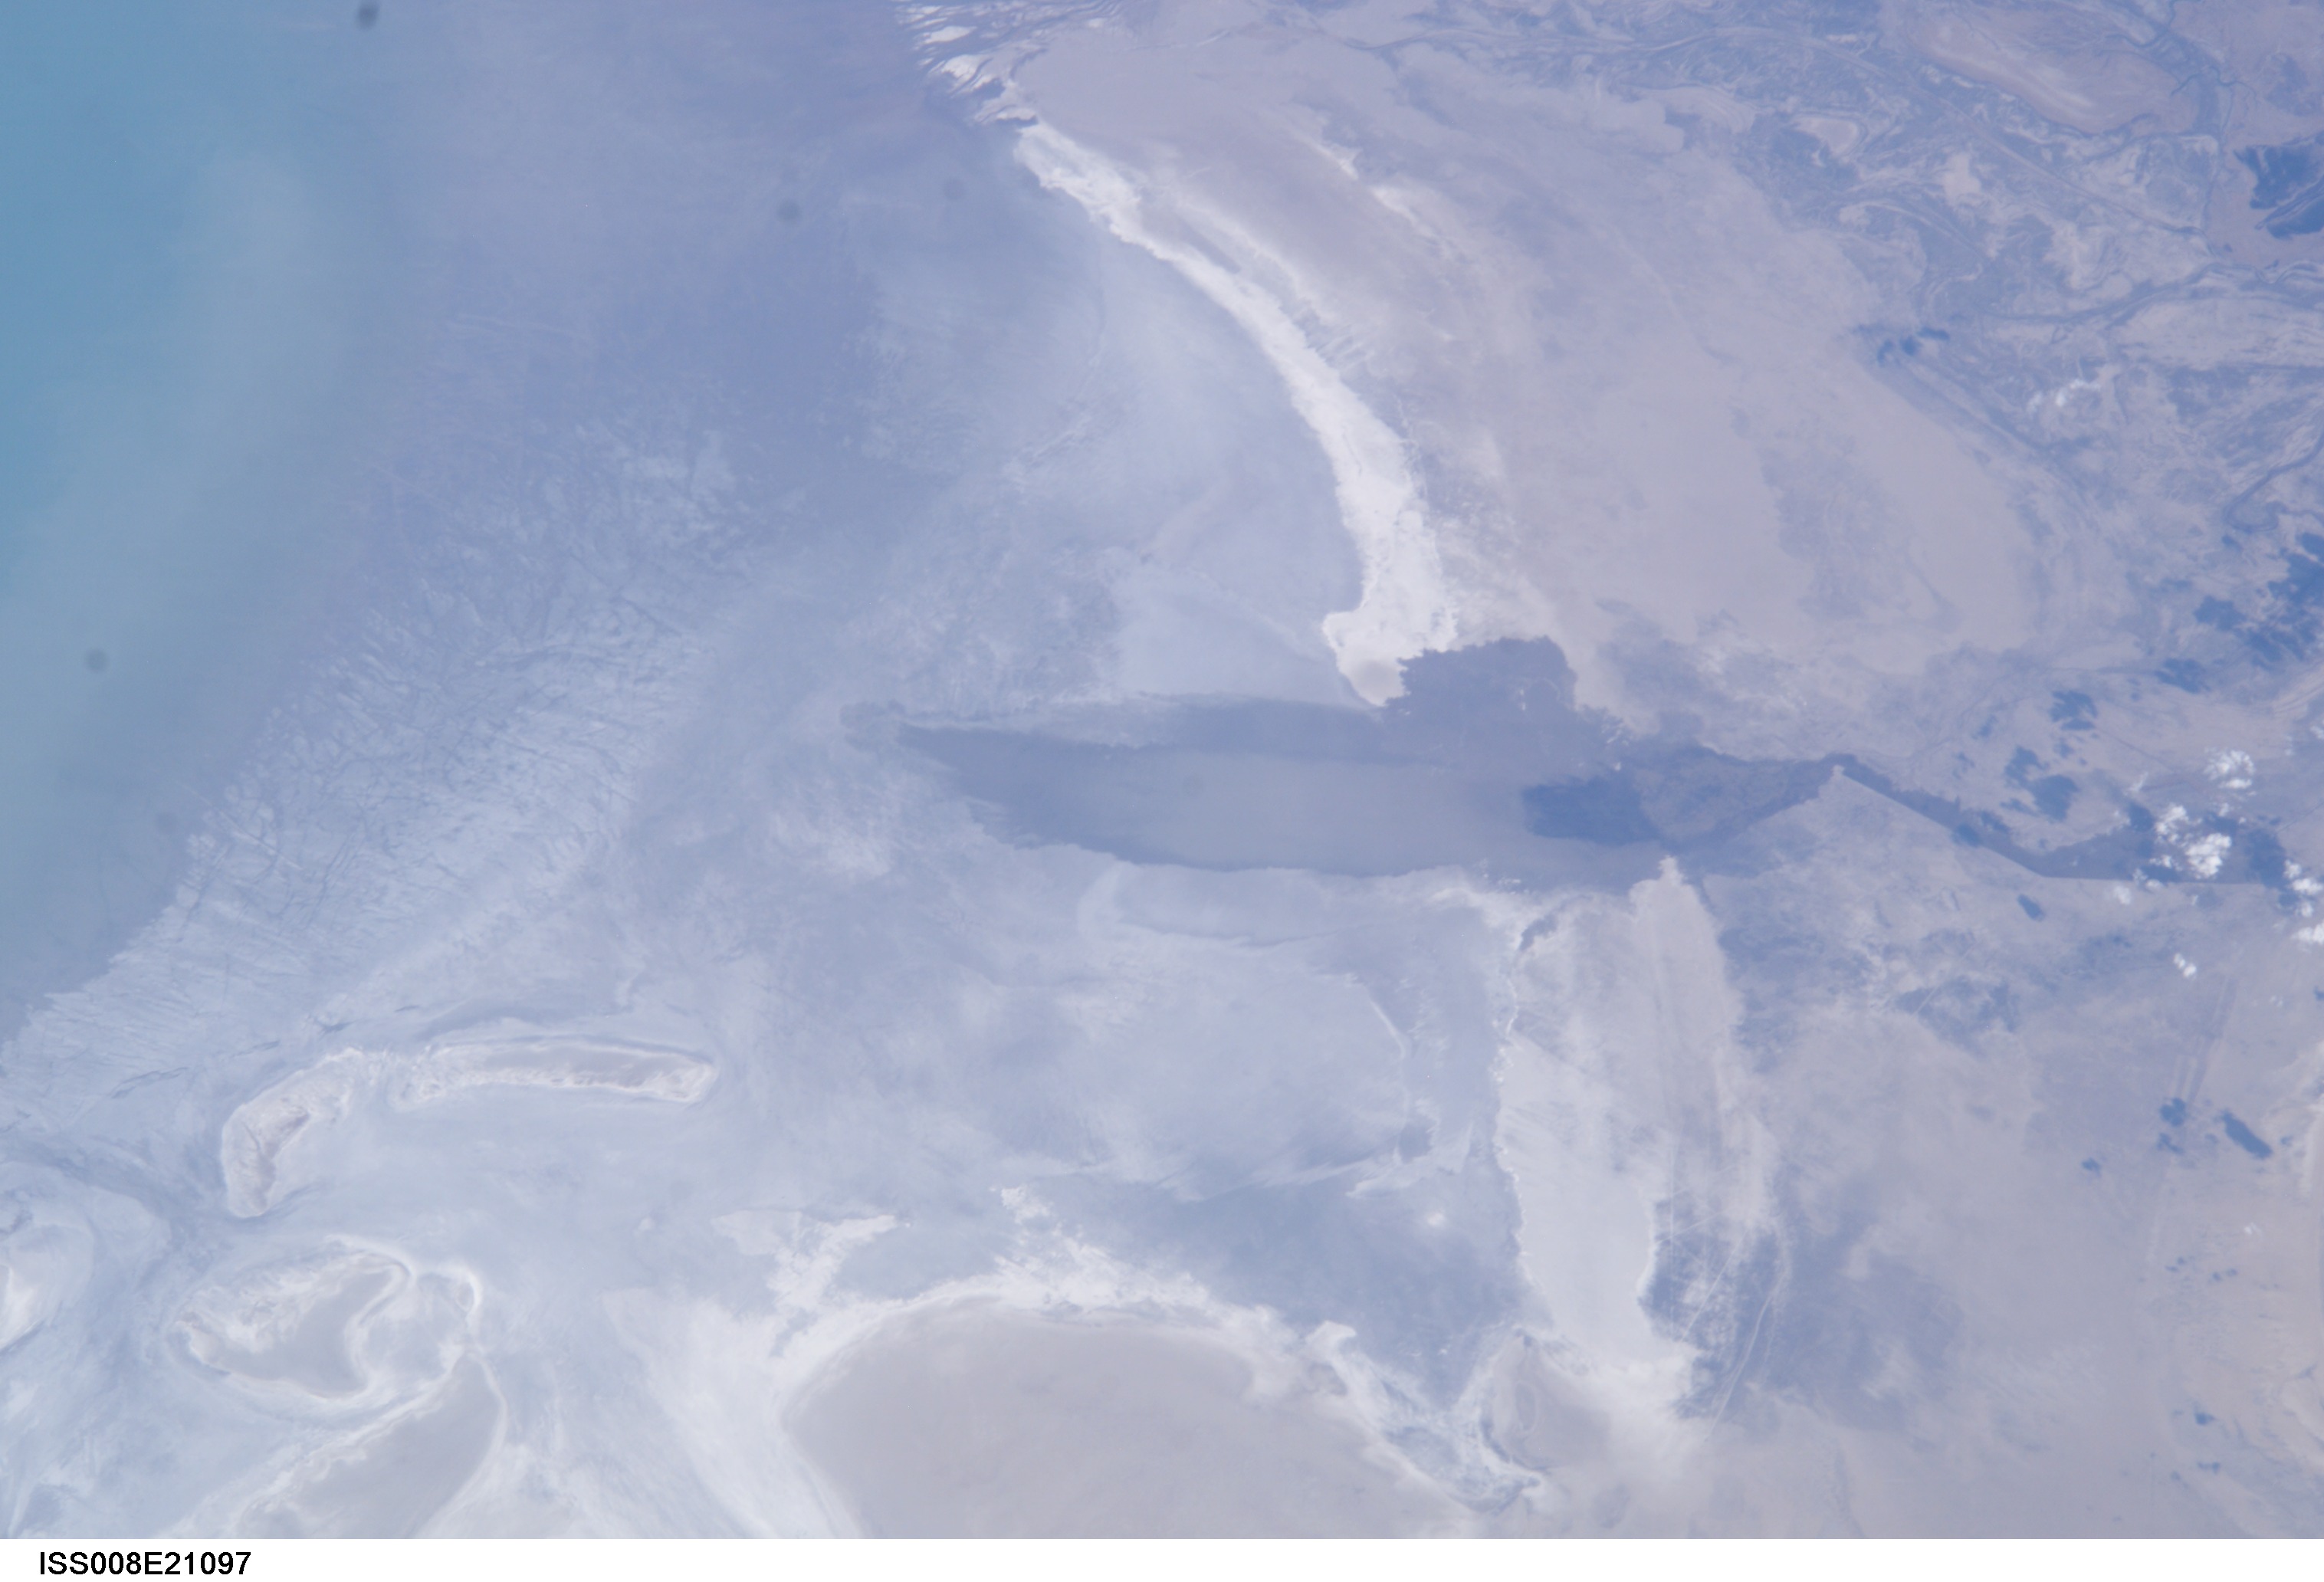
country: UZBEKISTAN
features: SOUTHERN ARAL SEA
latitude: 44.0
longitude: 59.0
